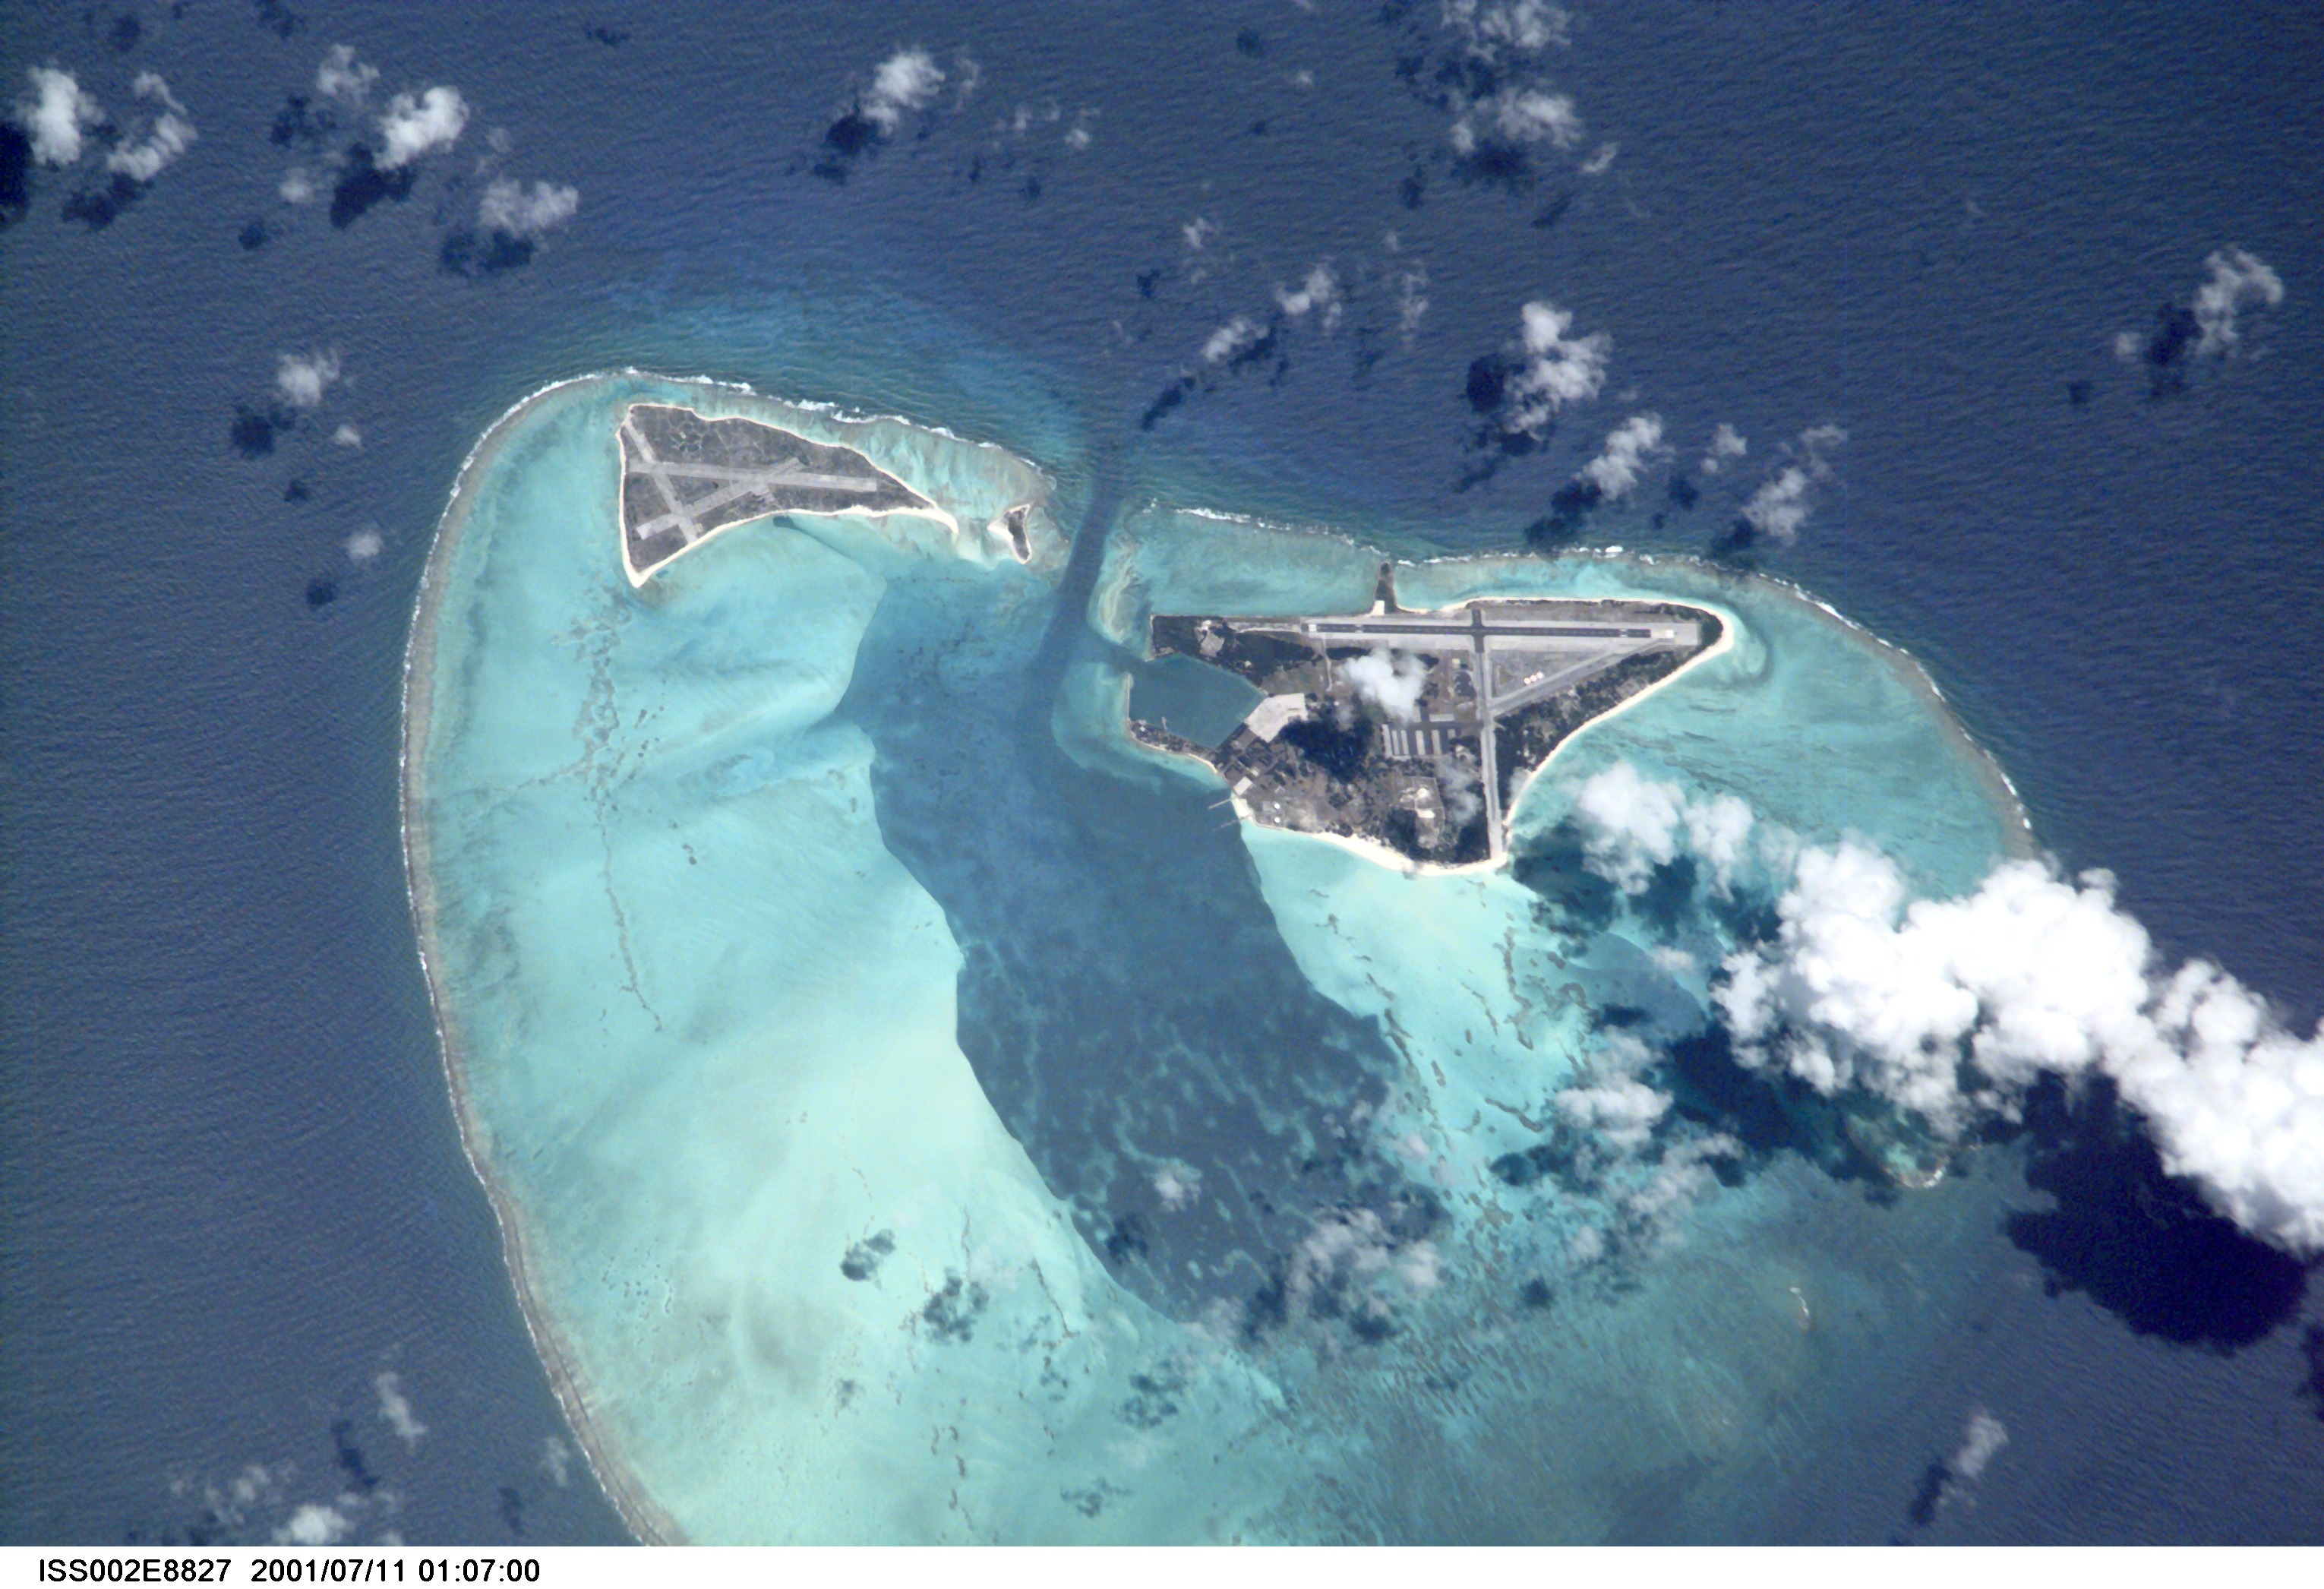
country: MIDWAY ISLANDS
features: MIDWAY, SAND ISLANDS
